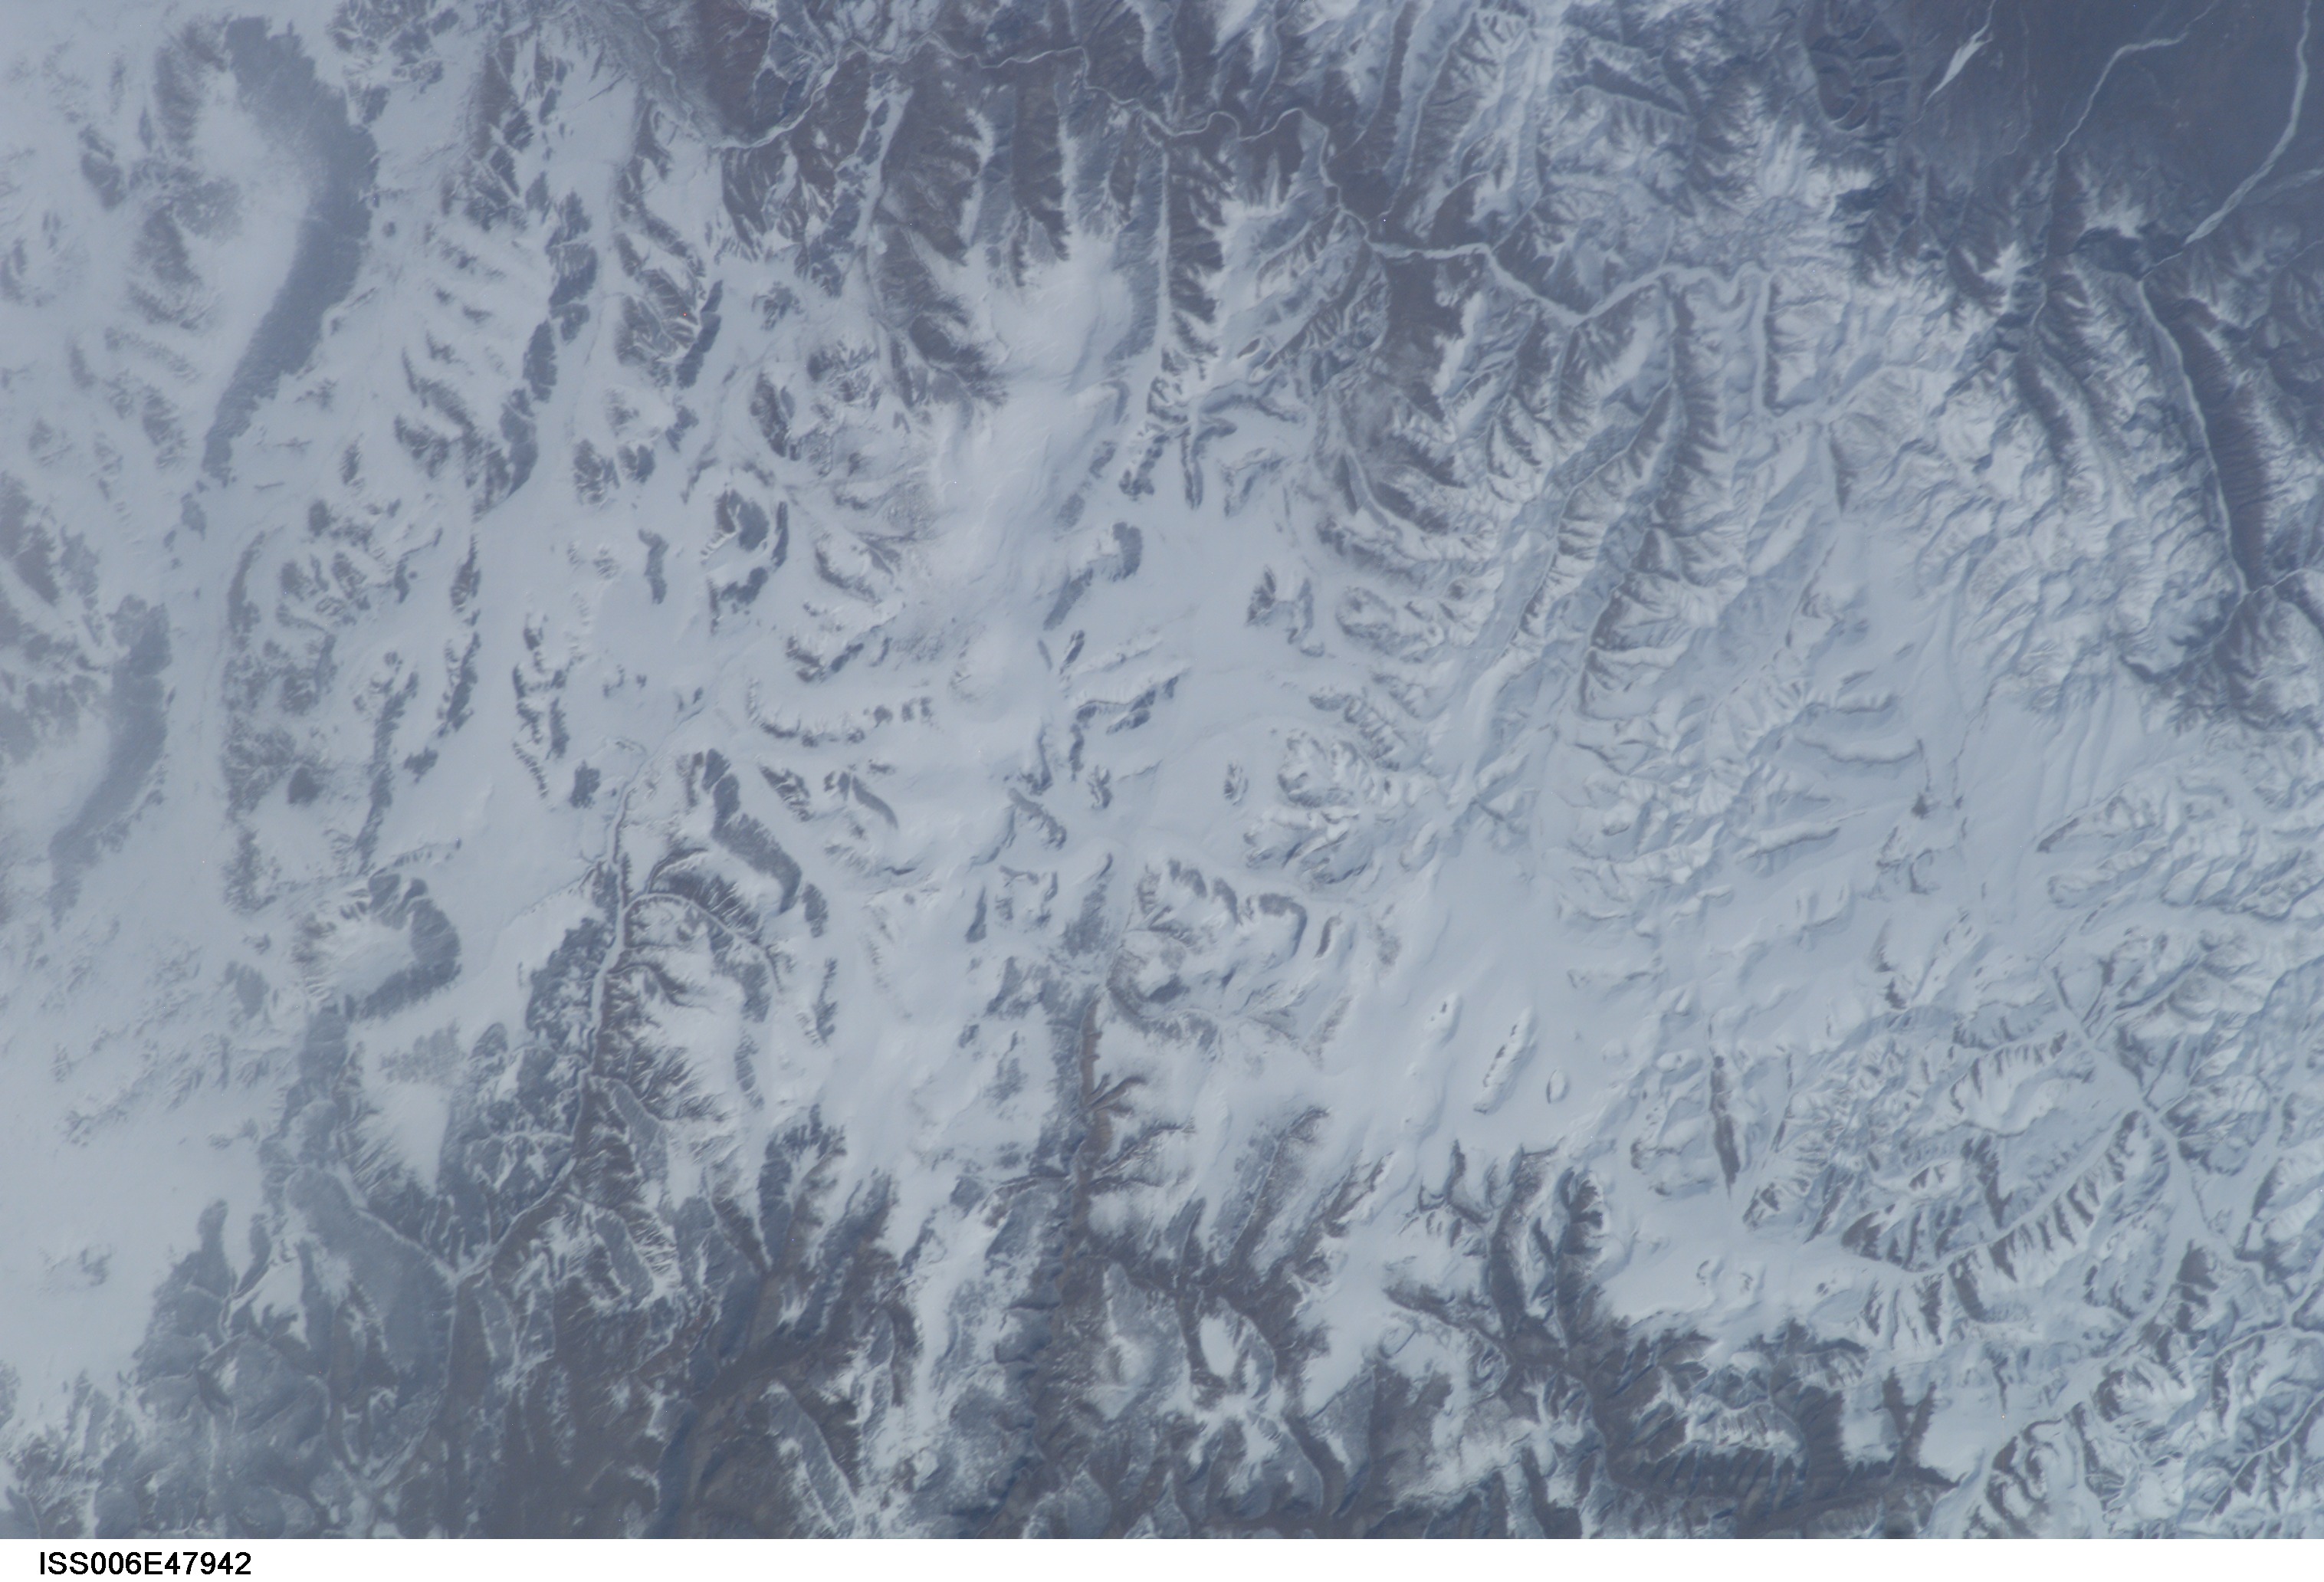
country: MONGOLIA
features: HORDIL SARIDAG MOUNTAINS
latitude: 51.0
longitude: 100.0
